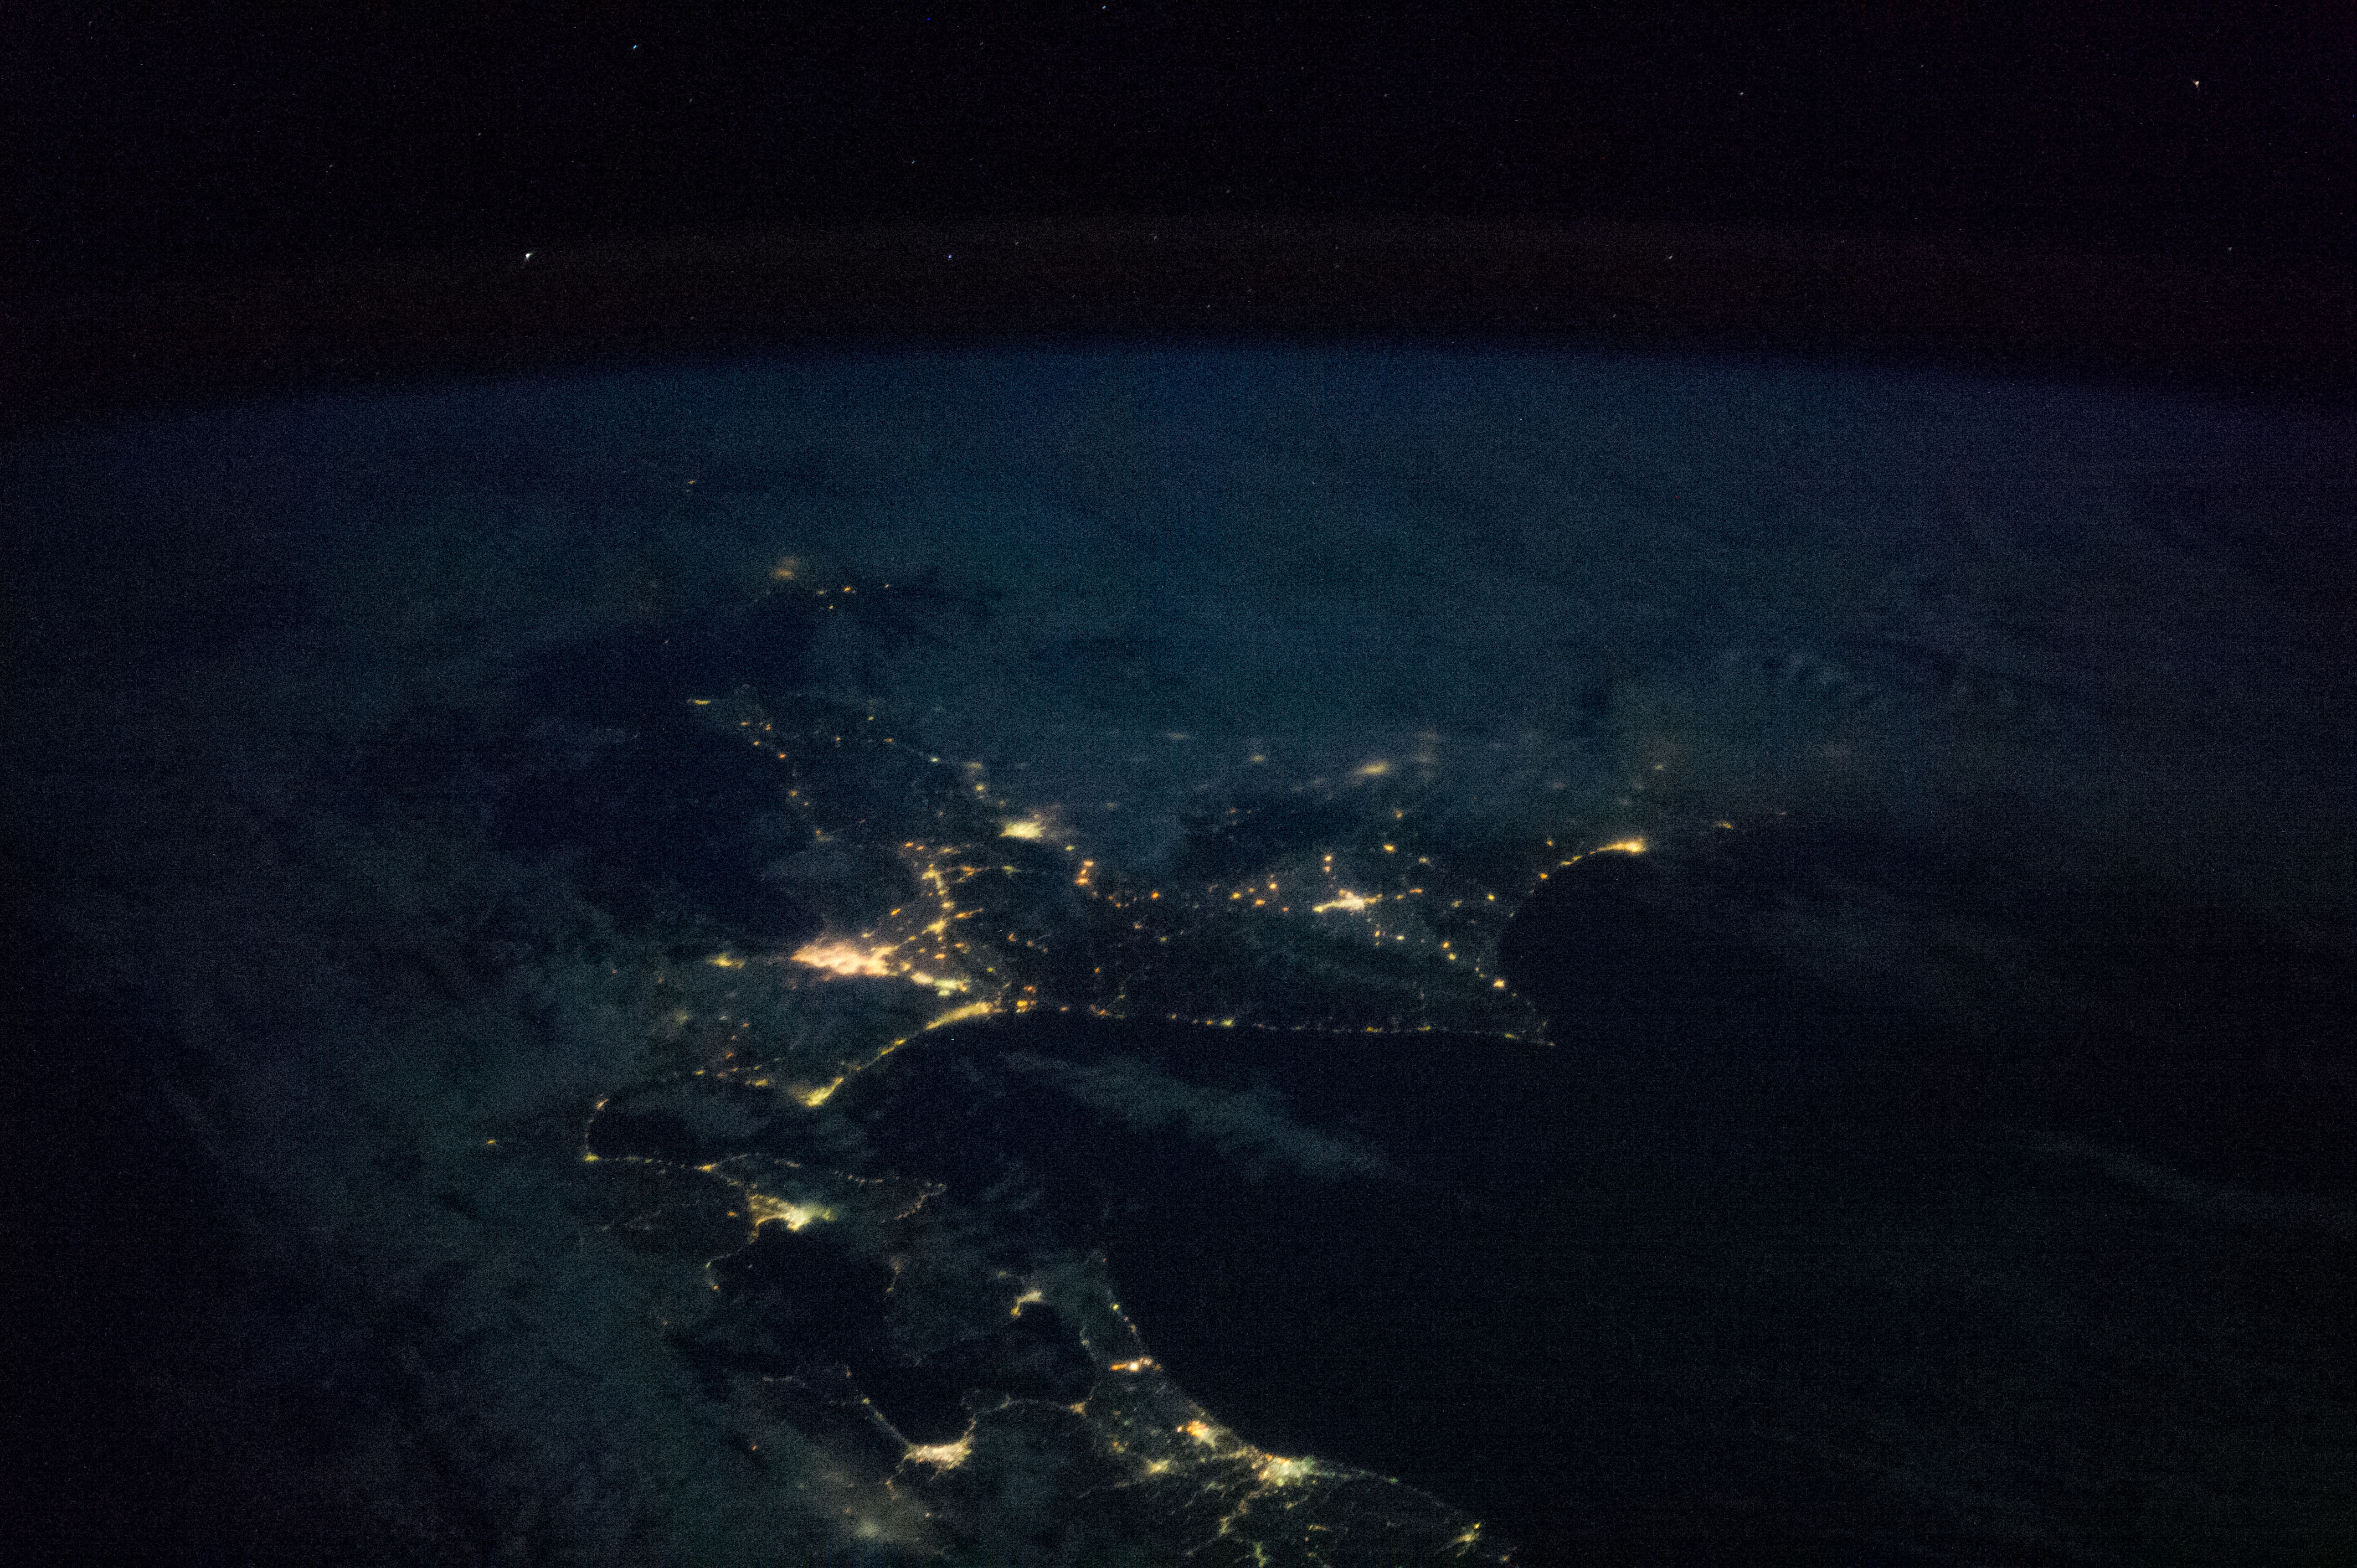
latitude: 43.6
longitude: 143.1
